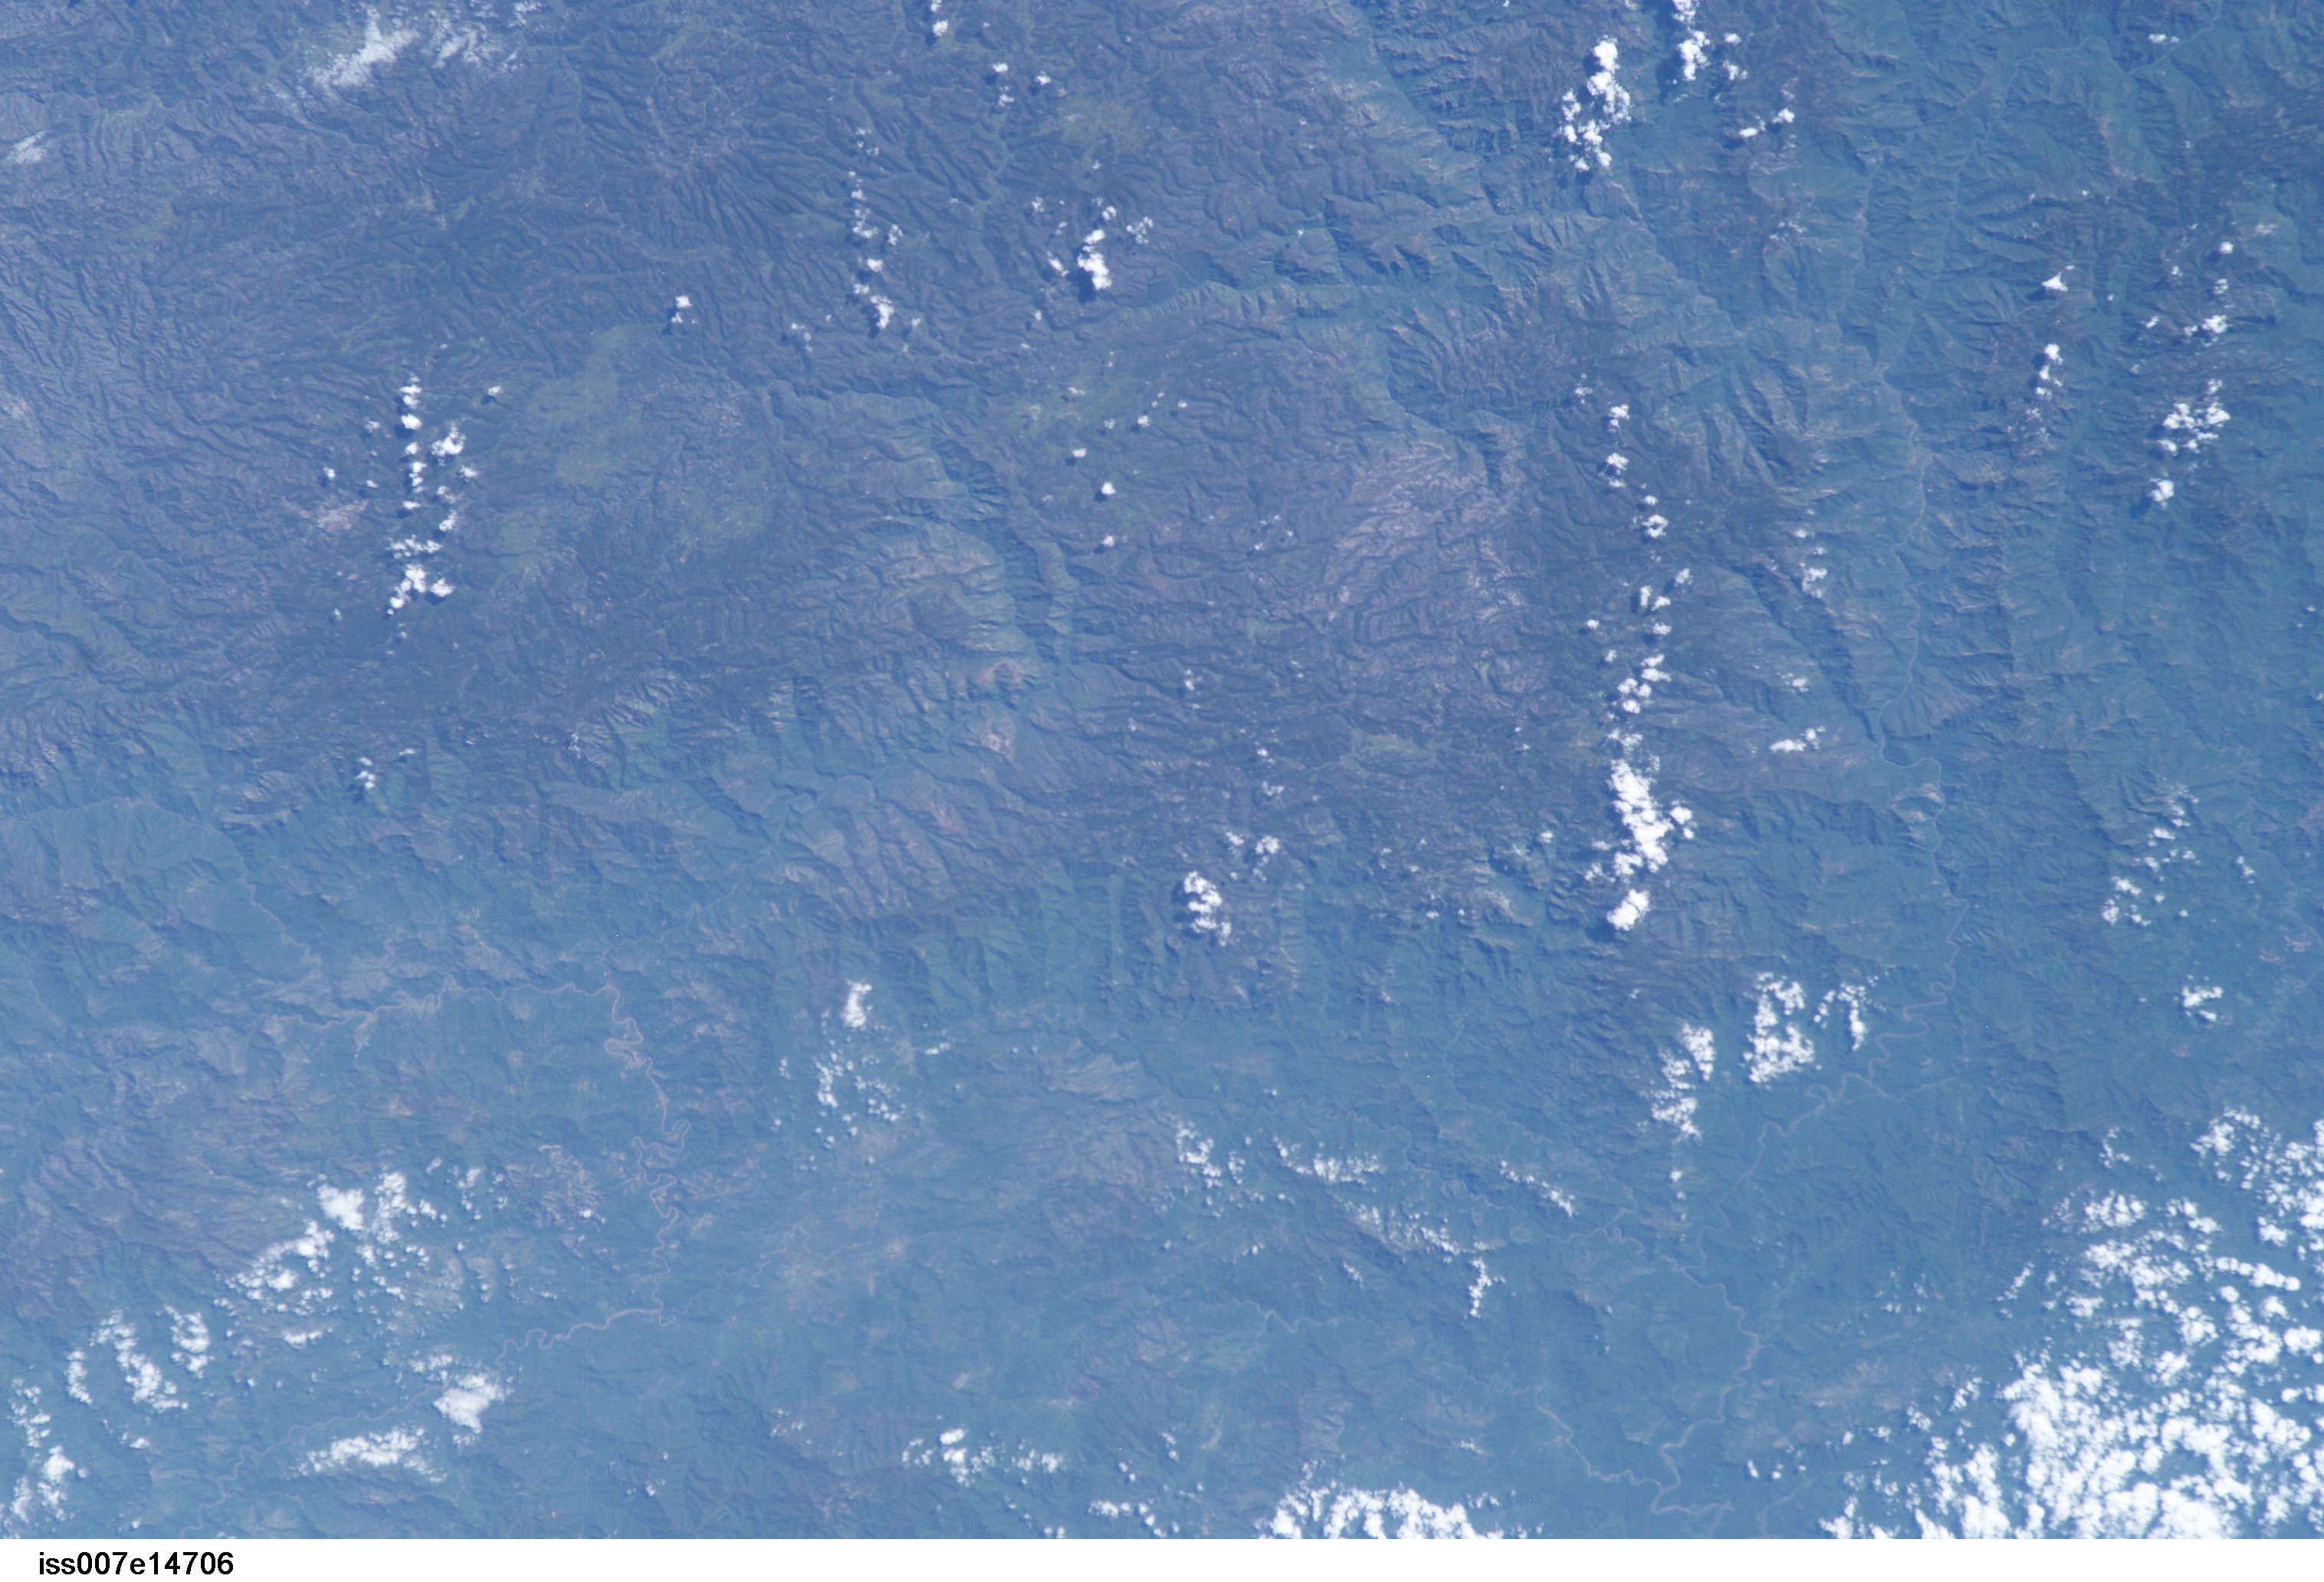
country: MEXICO
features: SIERRA MADRE OCCIDENTAL
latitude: 26.0
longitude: -107.0
